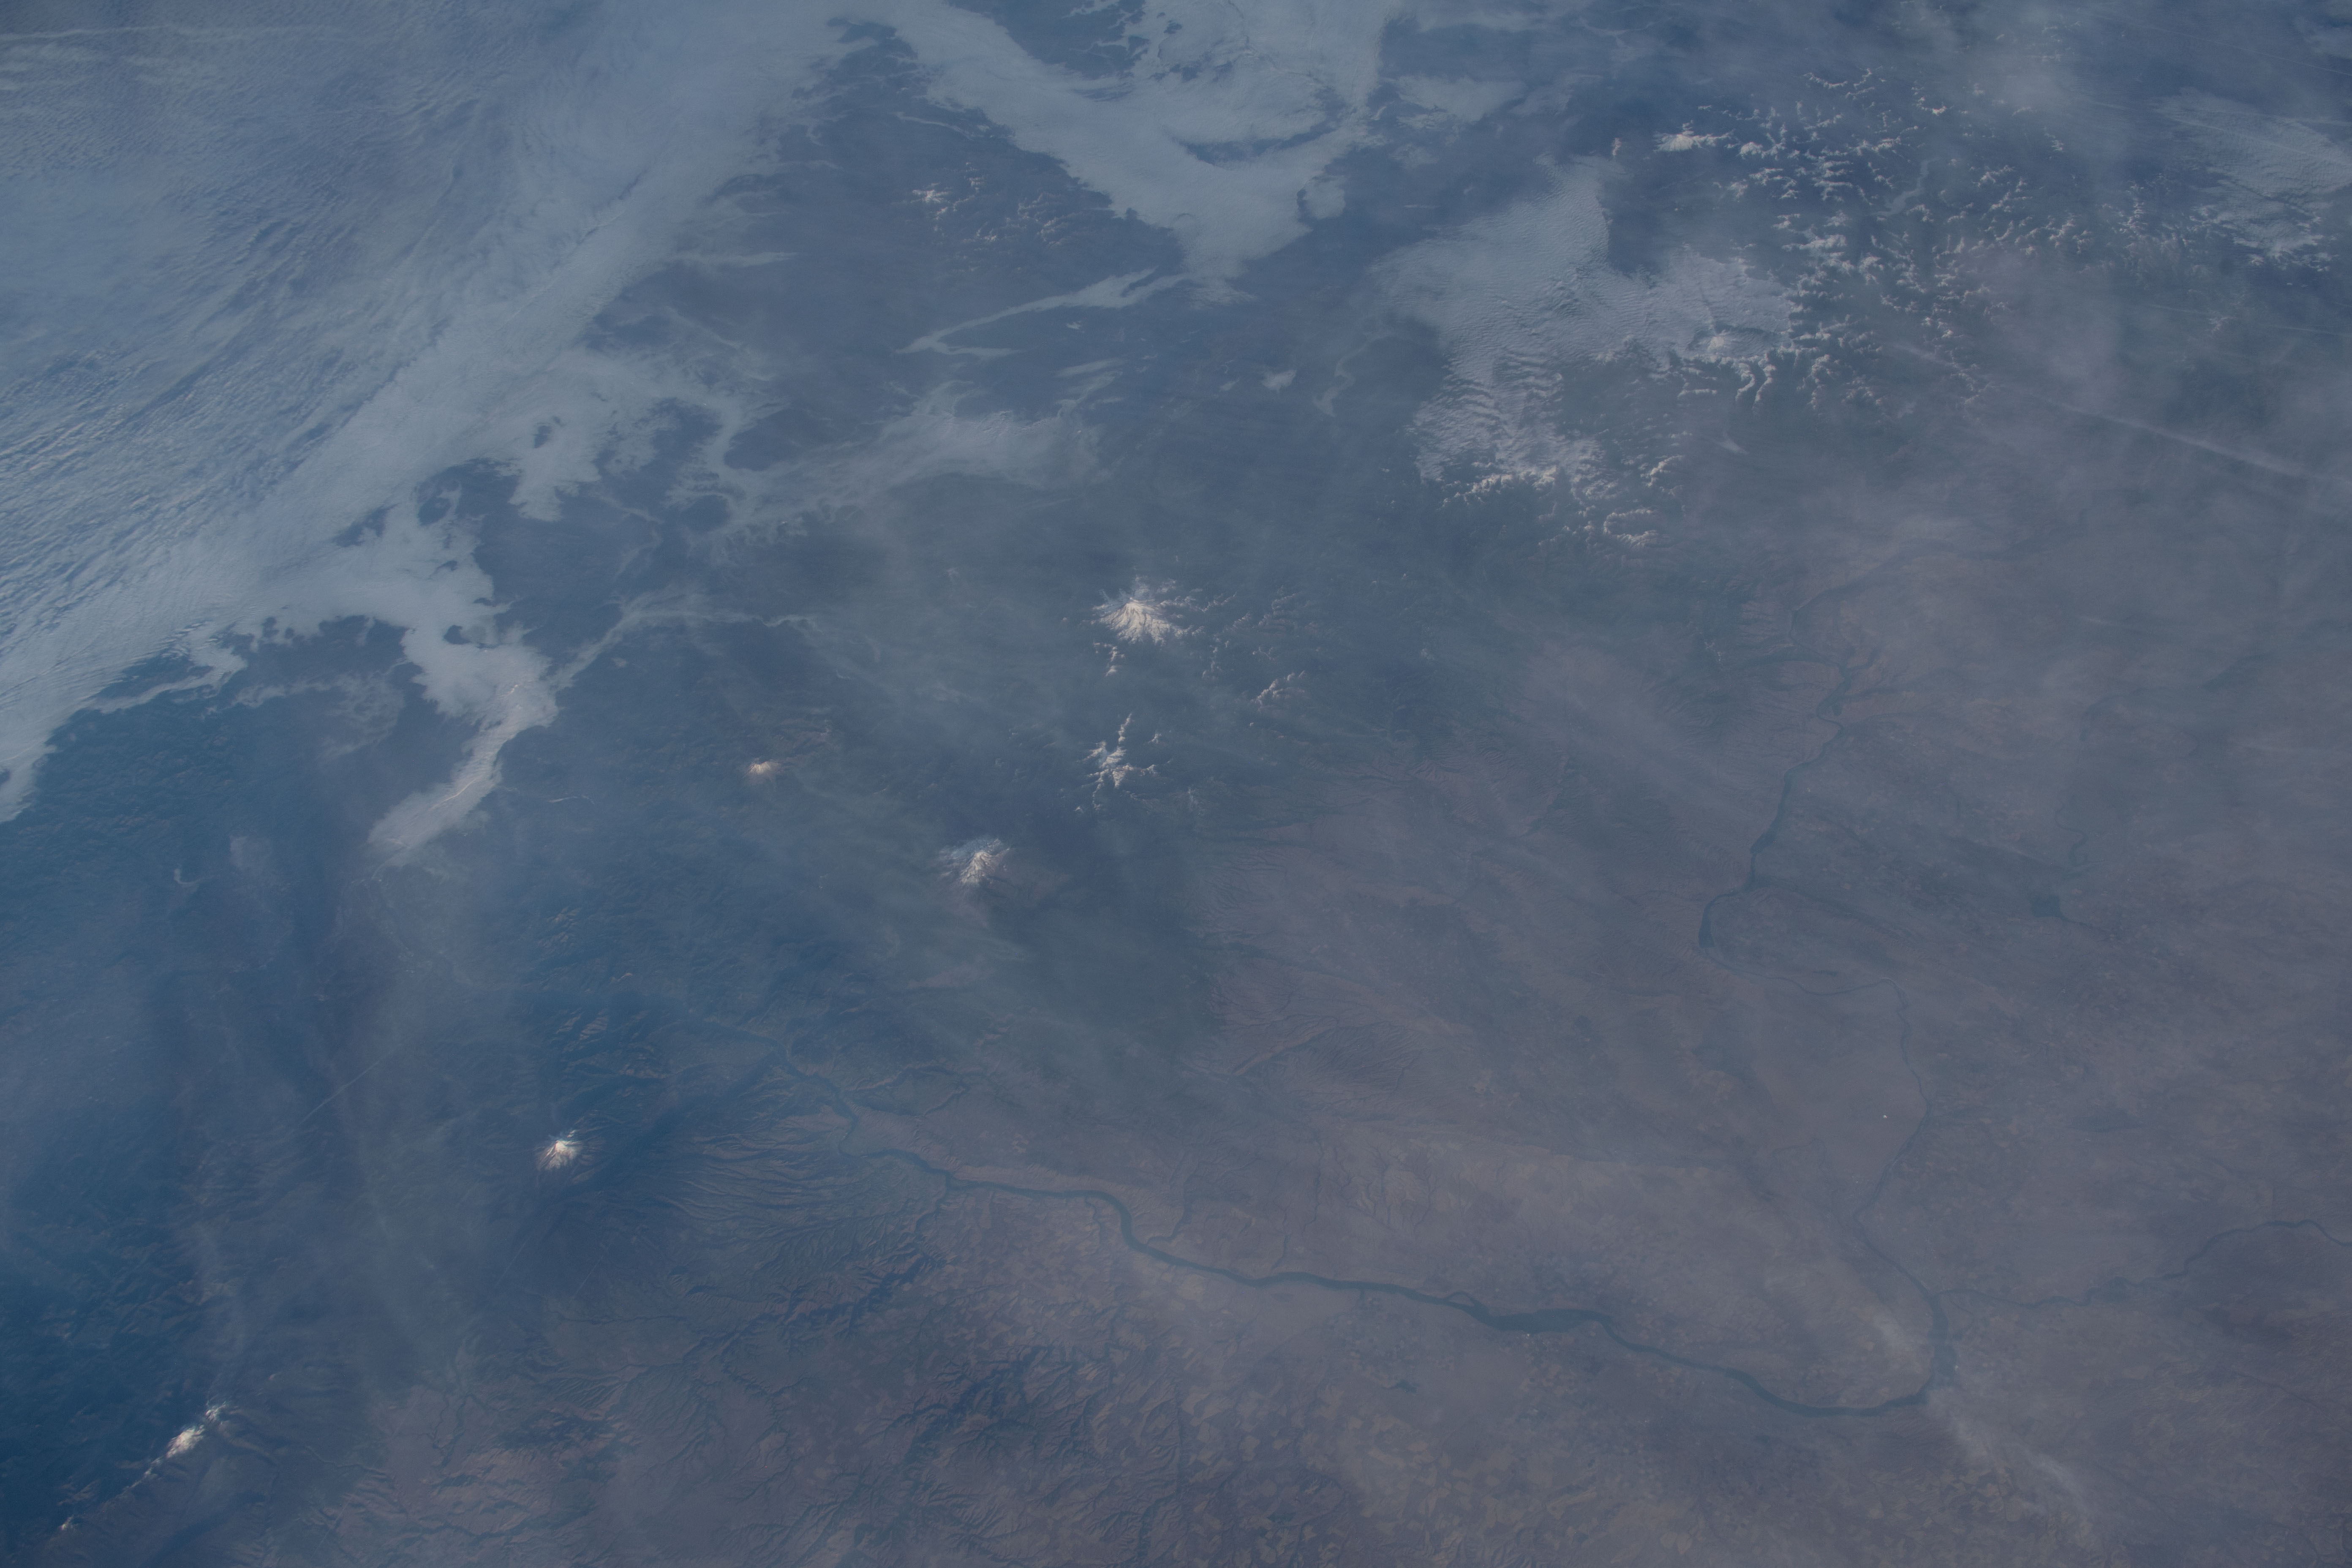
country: USA-WASHINGTON
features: CALIFORNIA, WASHINGTON, SALISHSEA
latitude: 47.0
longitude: -121.0
